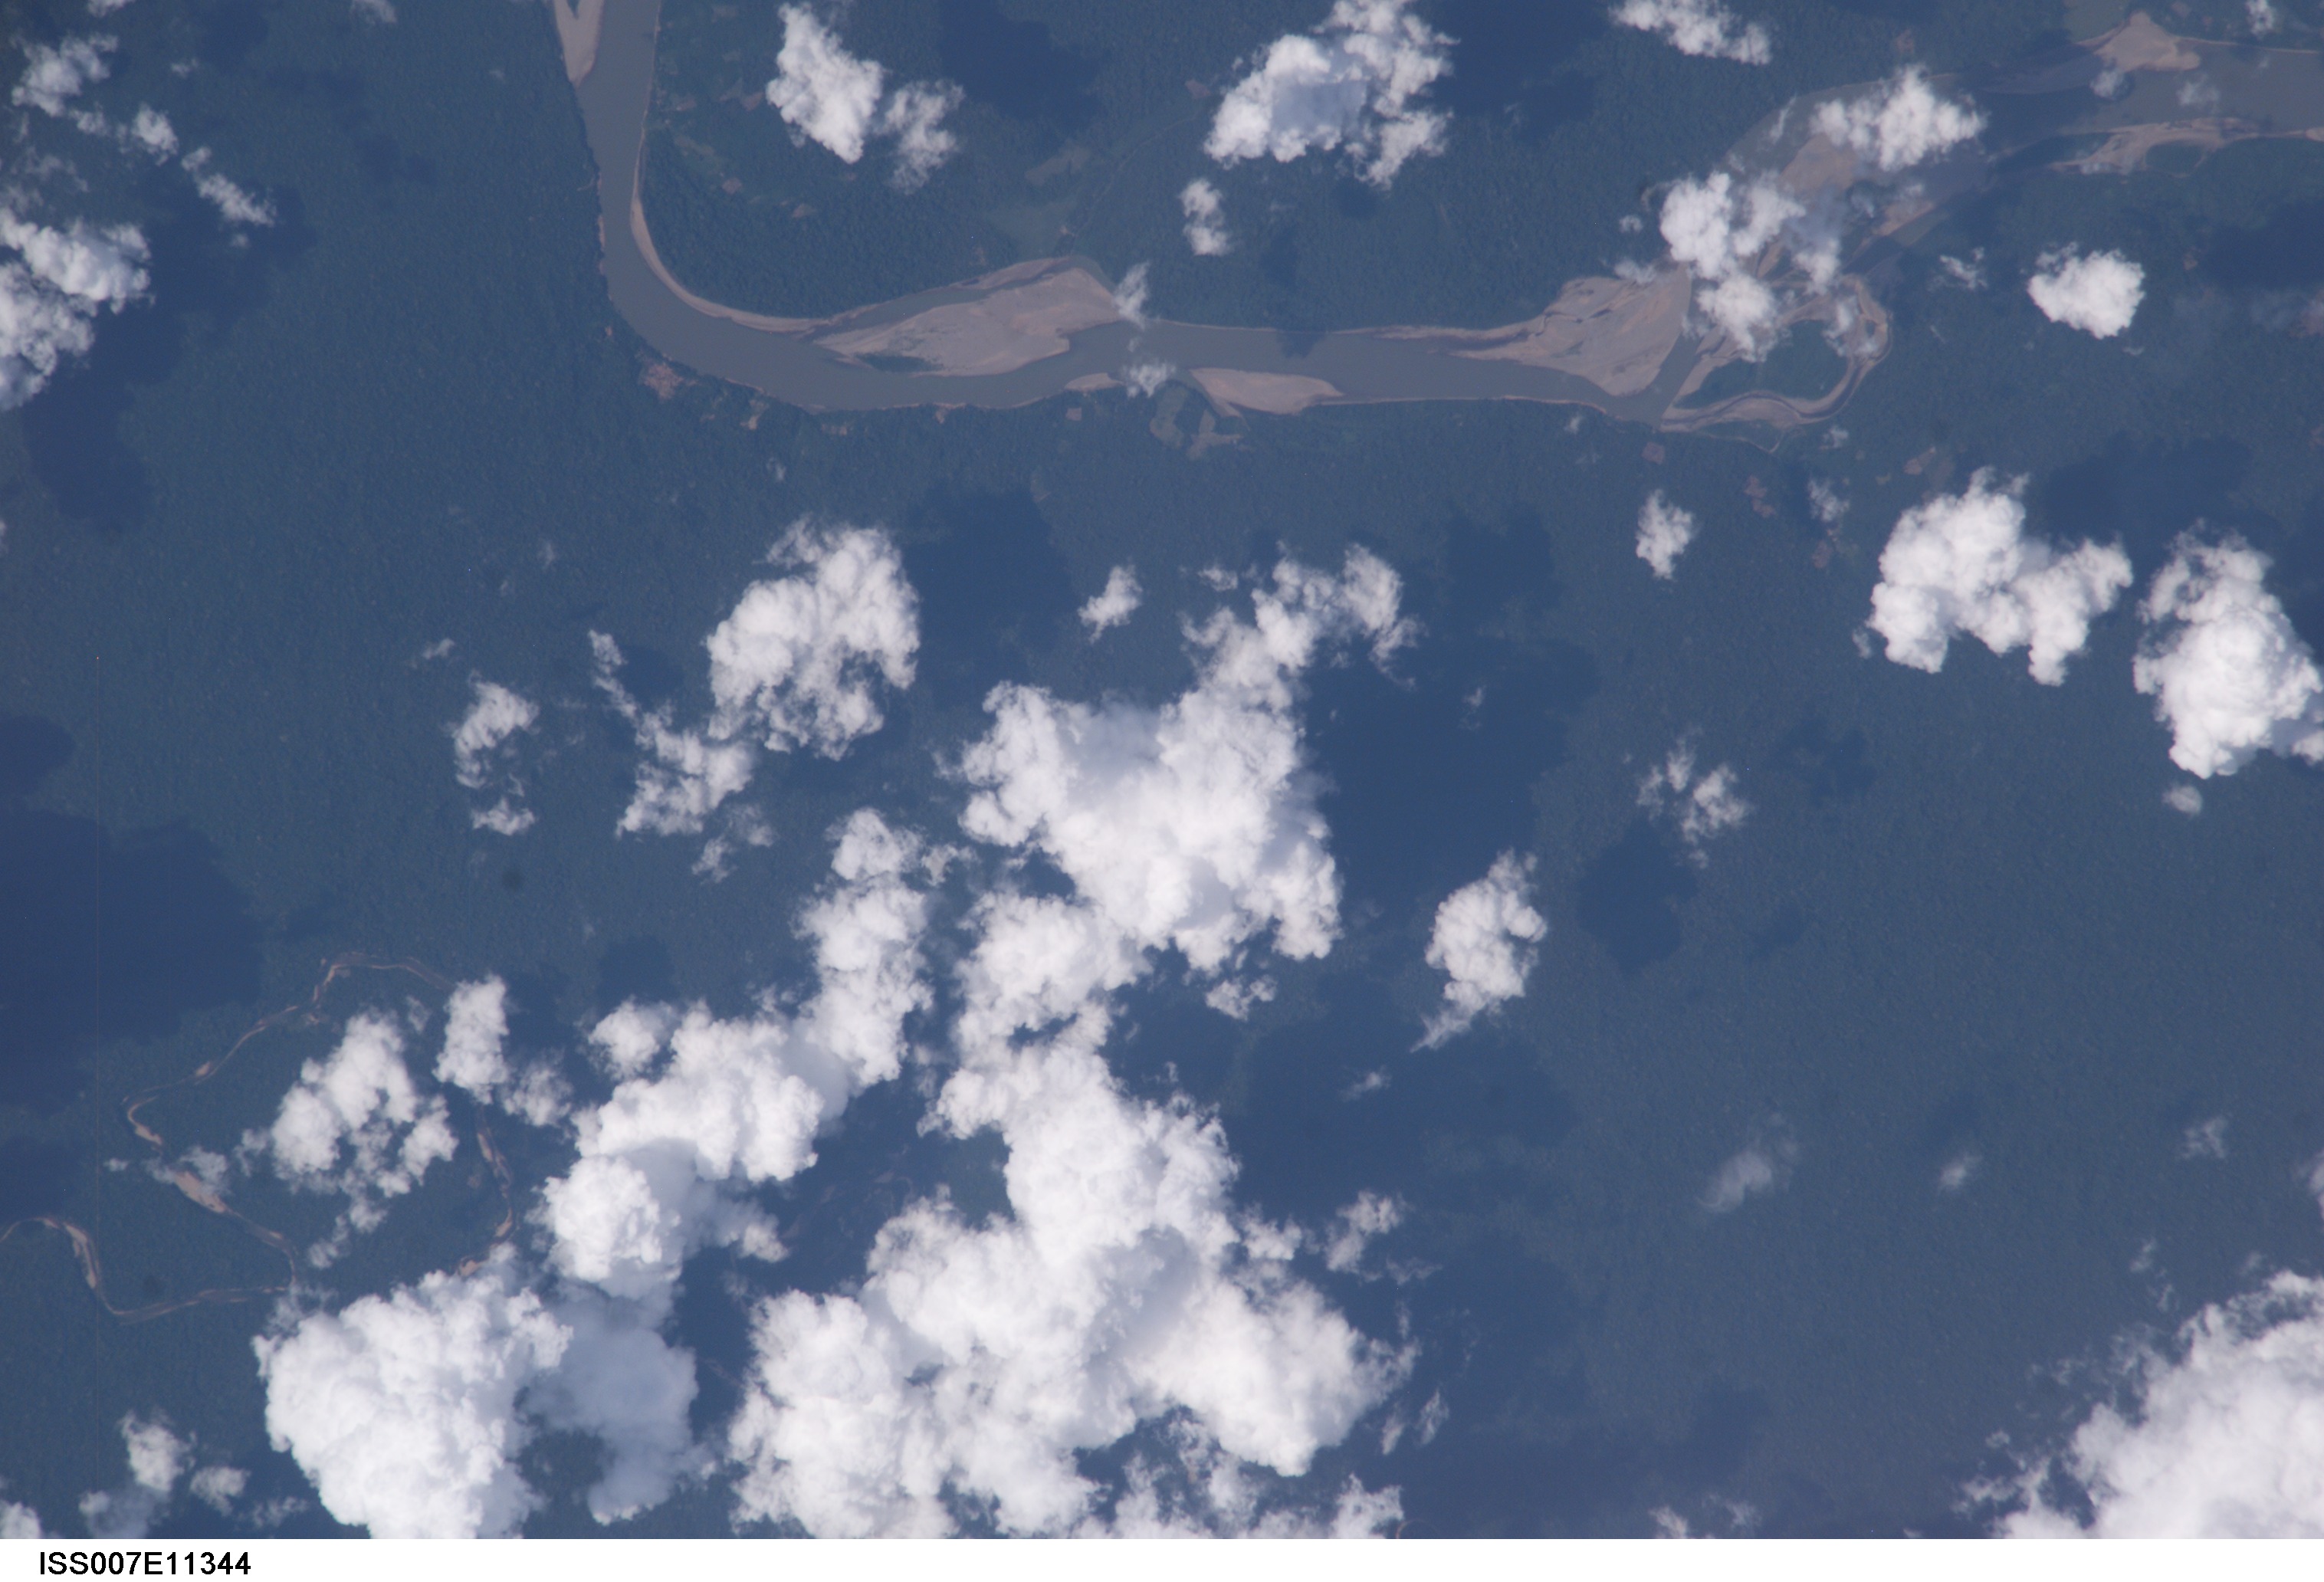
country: PERU
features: ANDES RANGE, RIVERS, SANDBARS
